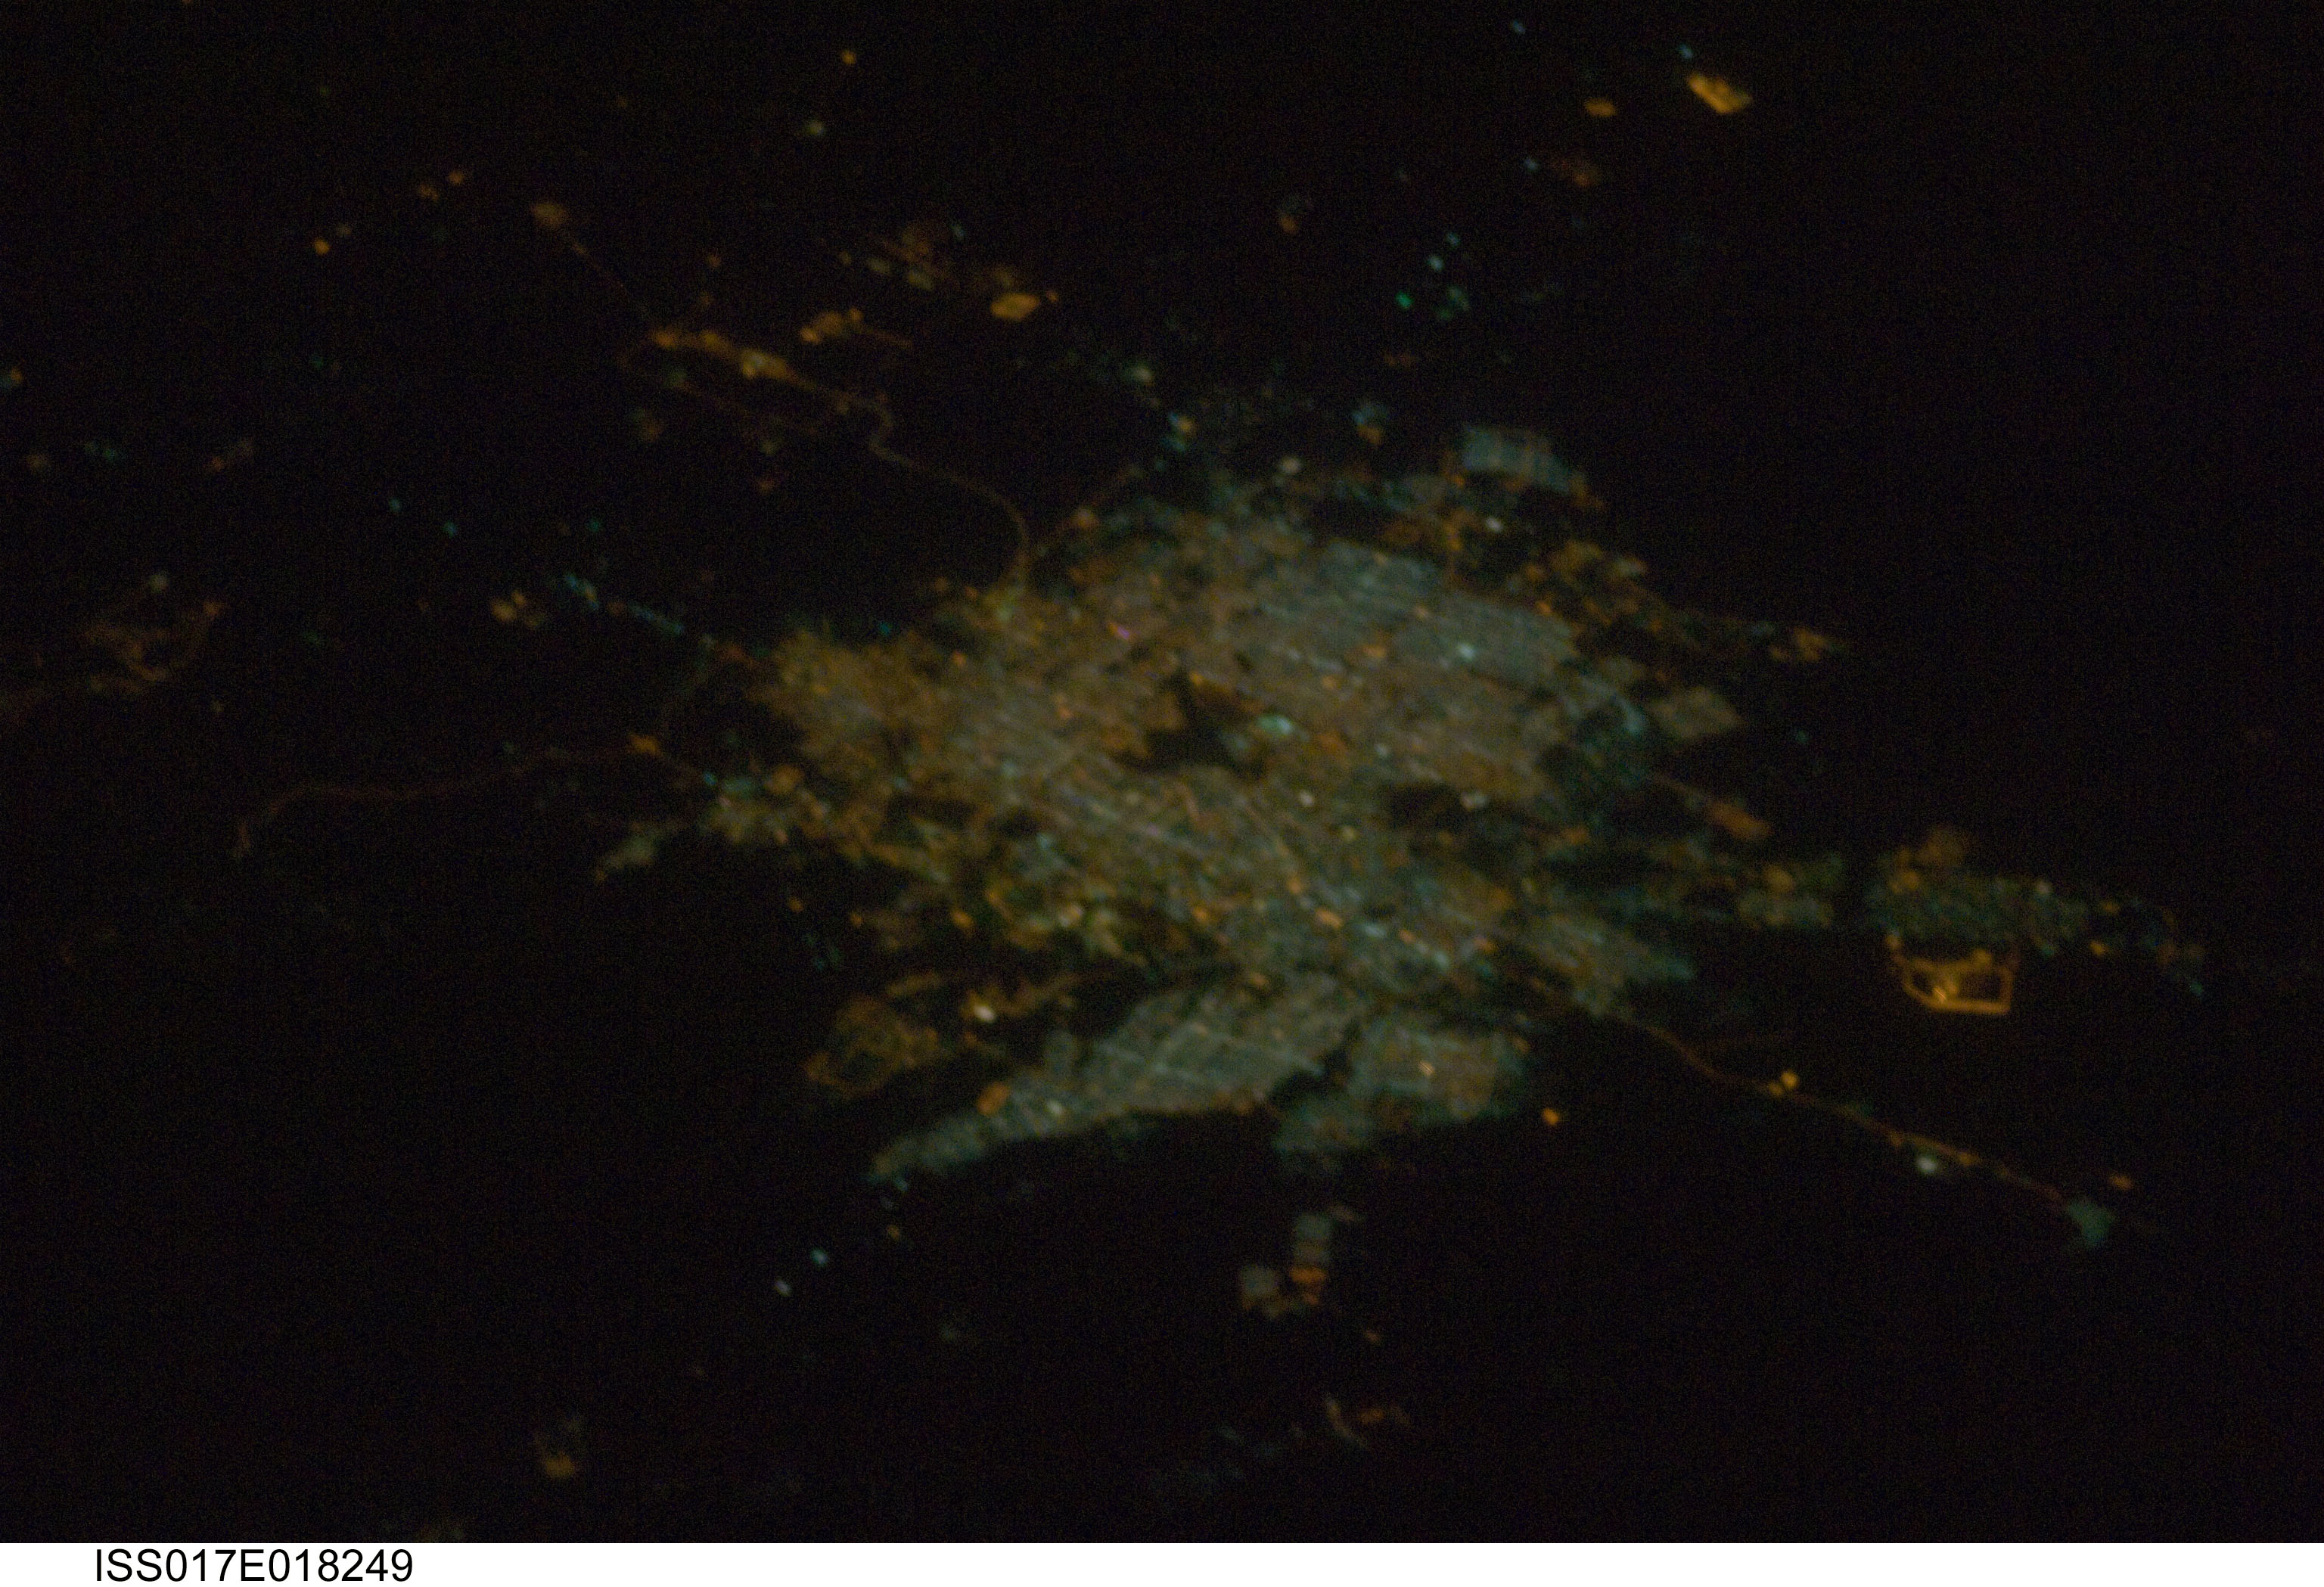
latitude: 24.7
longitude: 46.7
